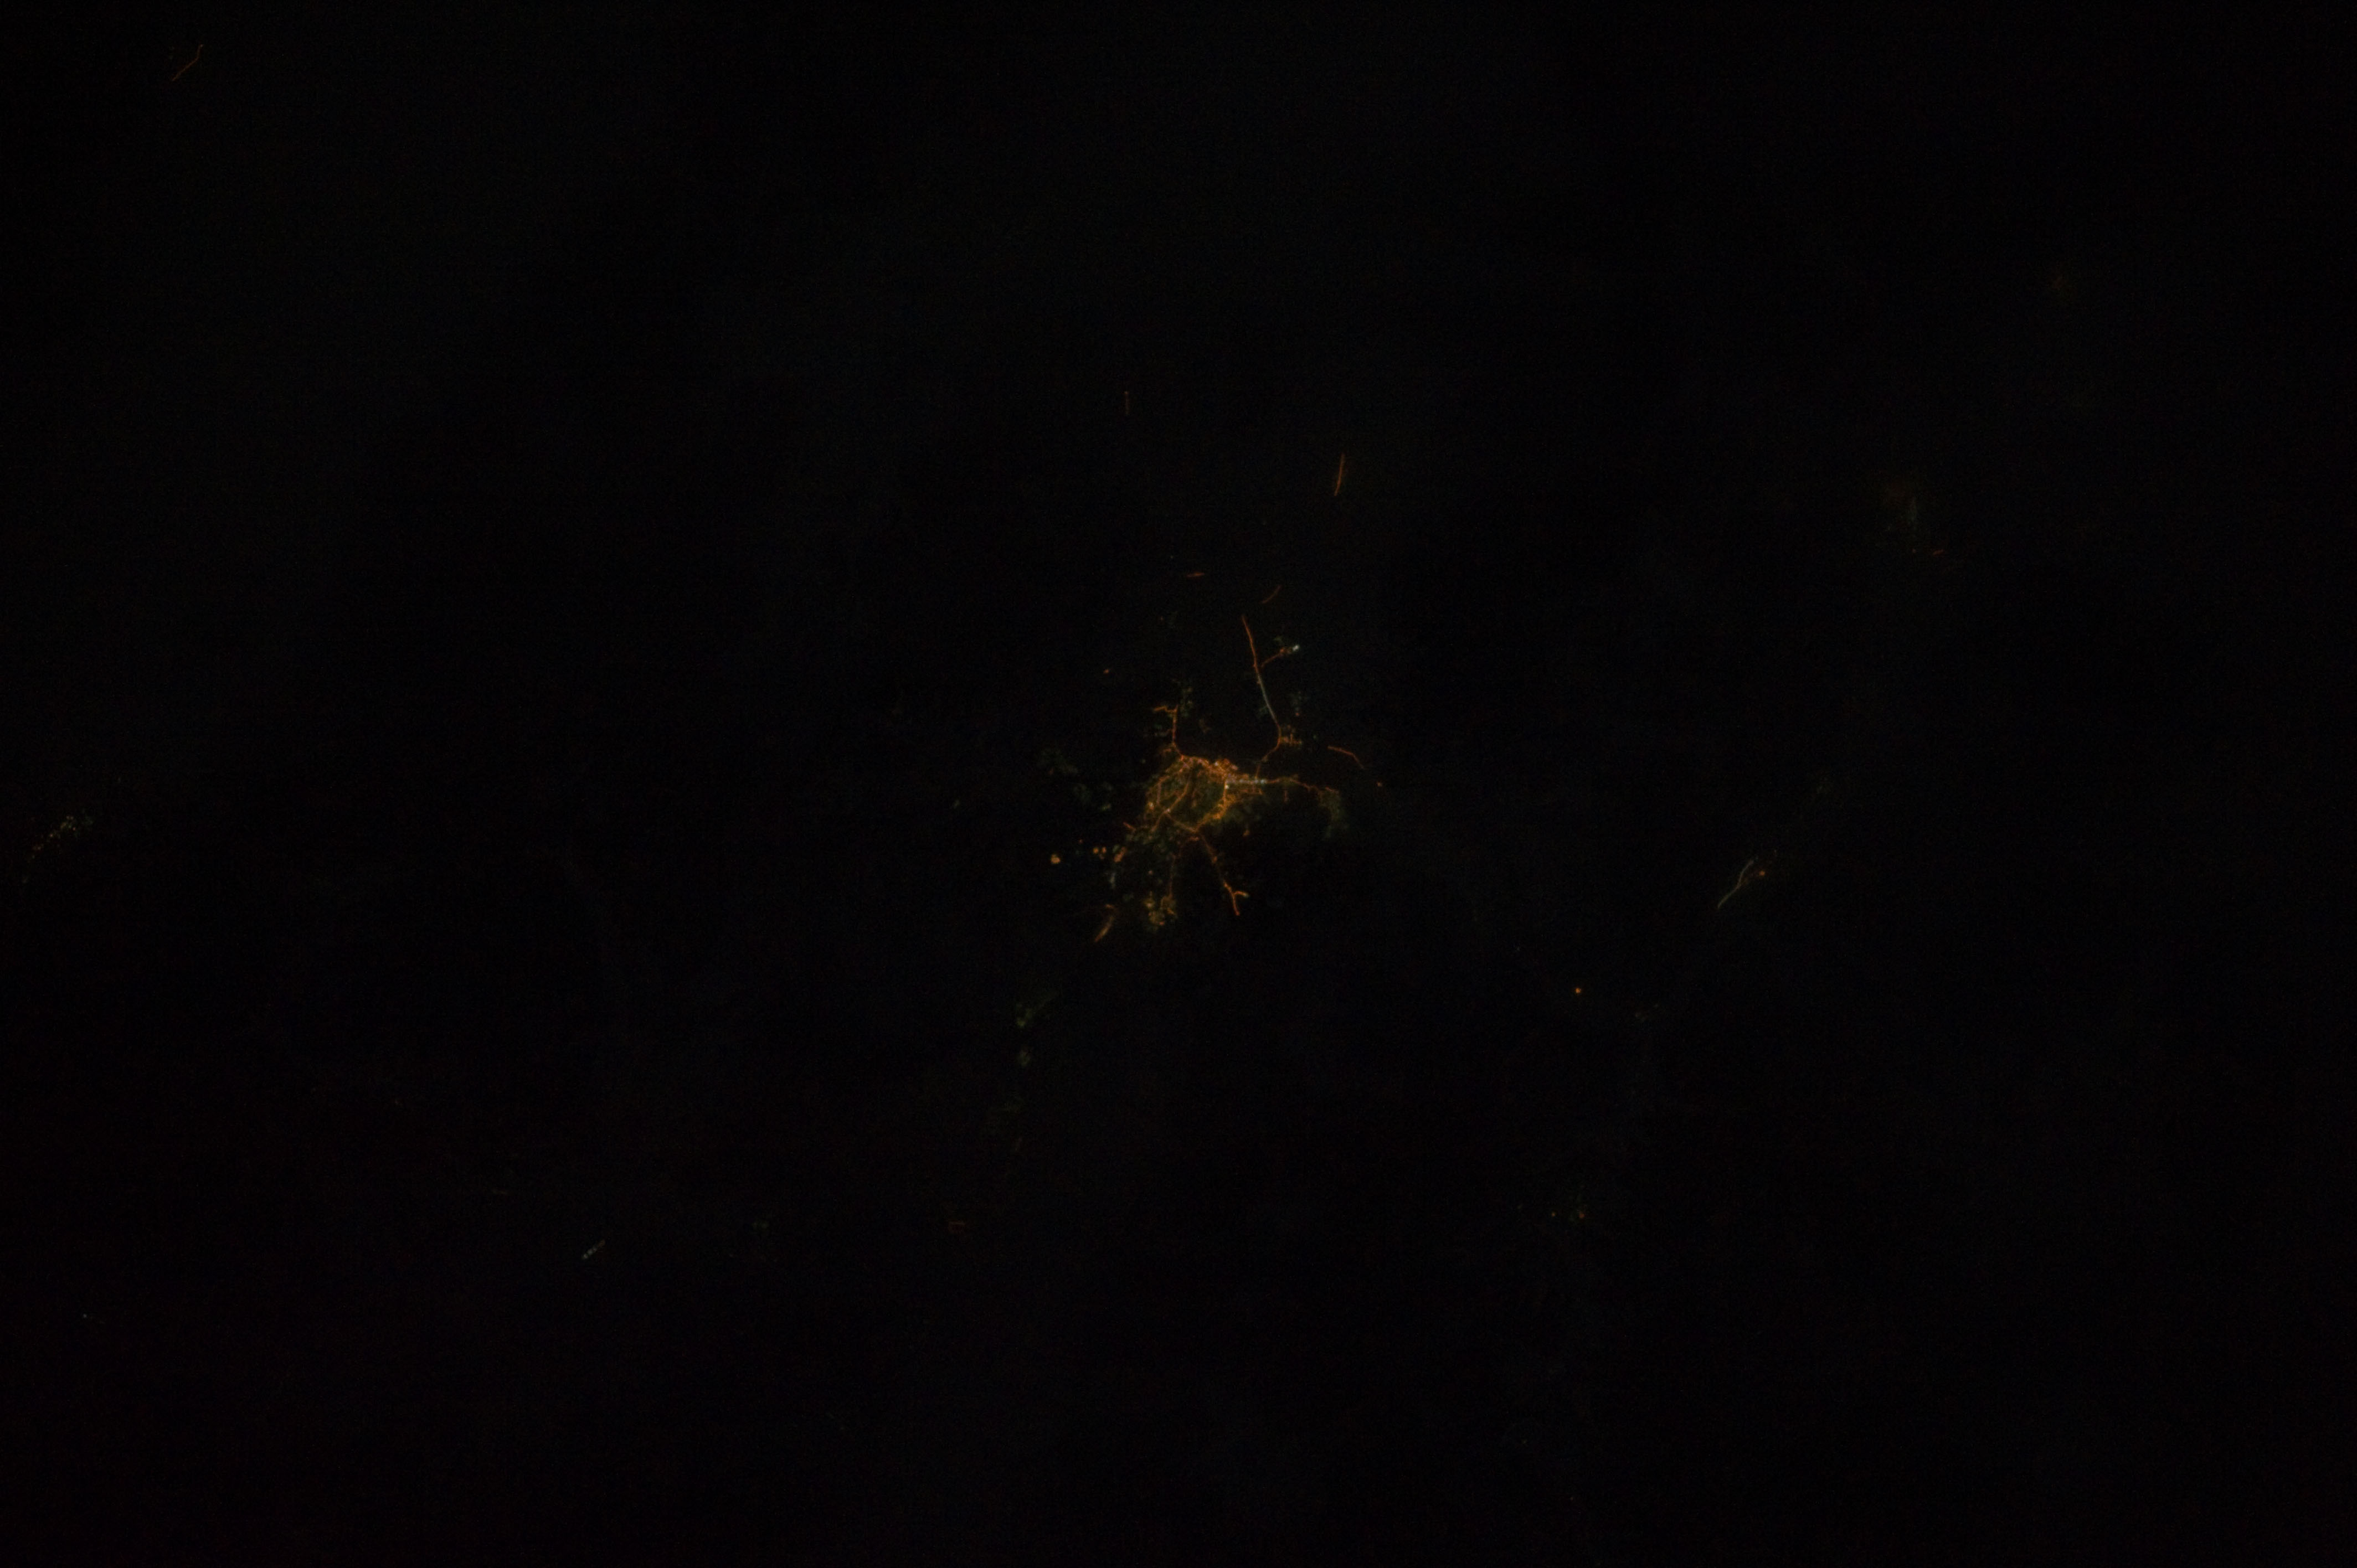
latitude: 51.8
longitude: 107.6
